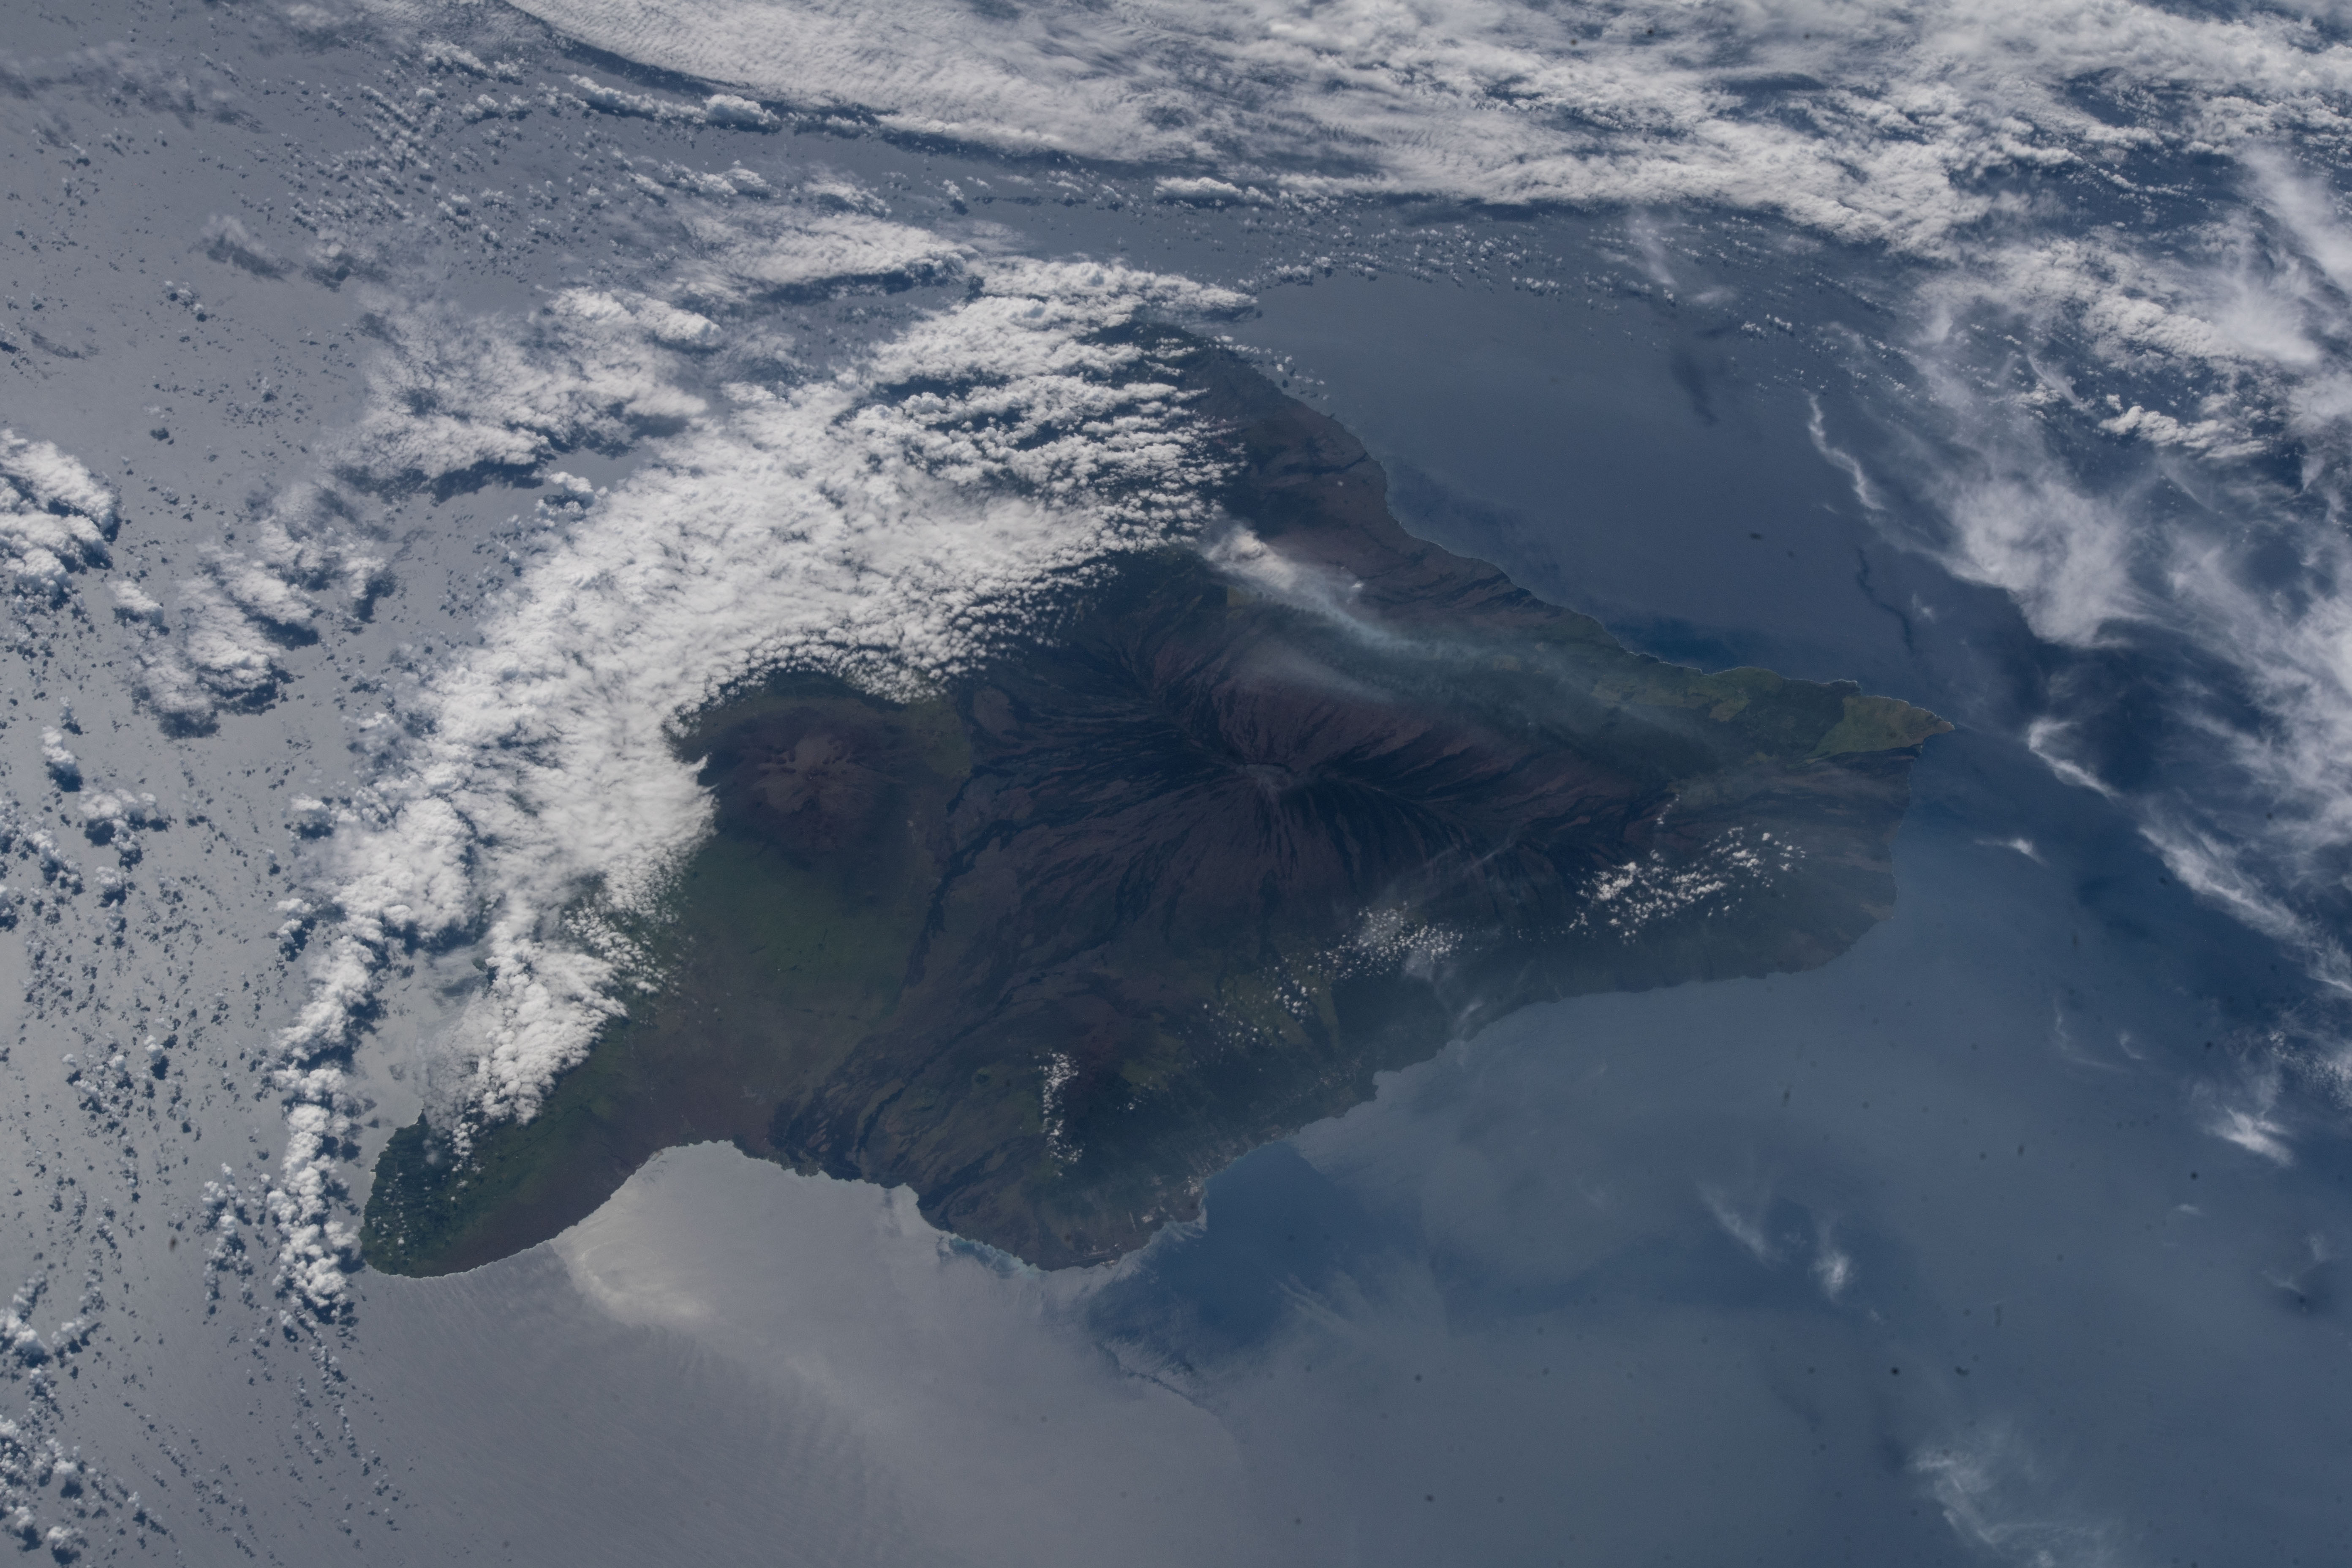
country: USA-HAWAII
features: BIG ISLAMD, MAUNA LOA, MAUNA KEA, ERUPTION
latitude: 19.5
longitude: -155.6
